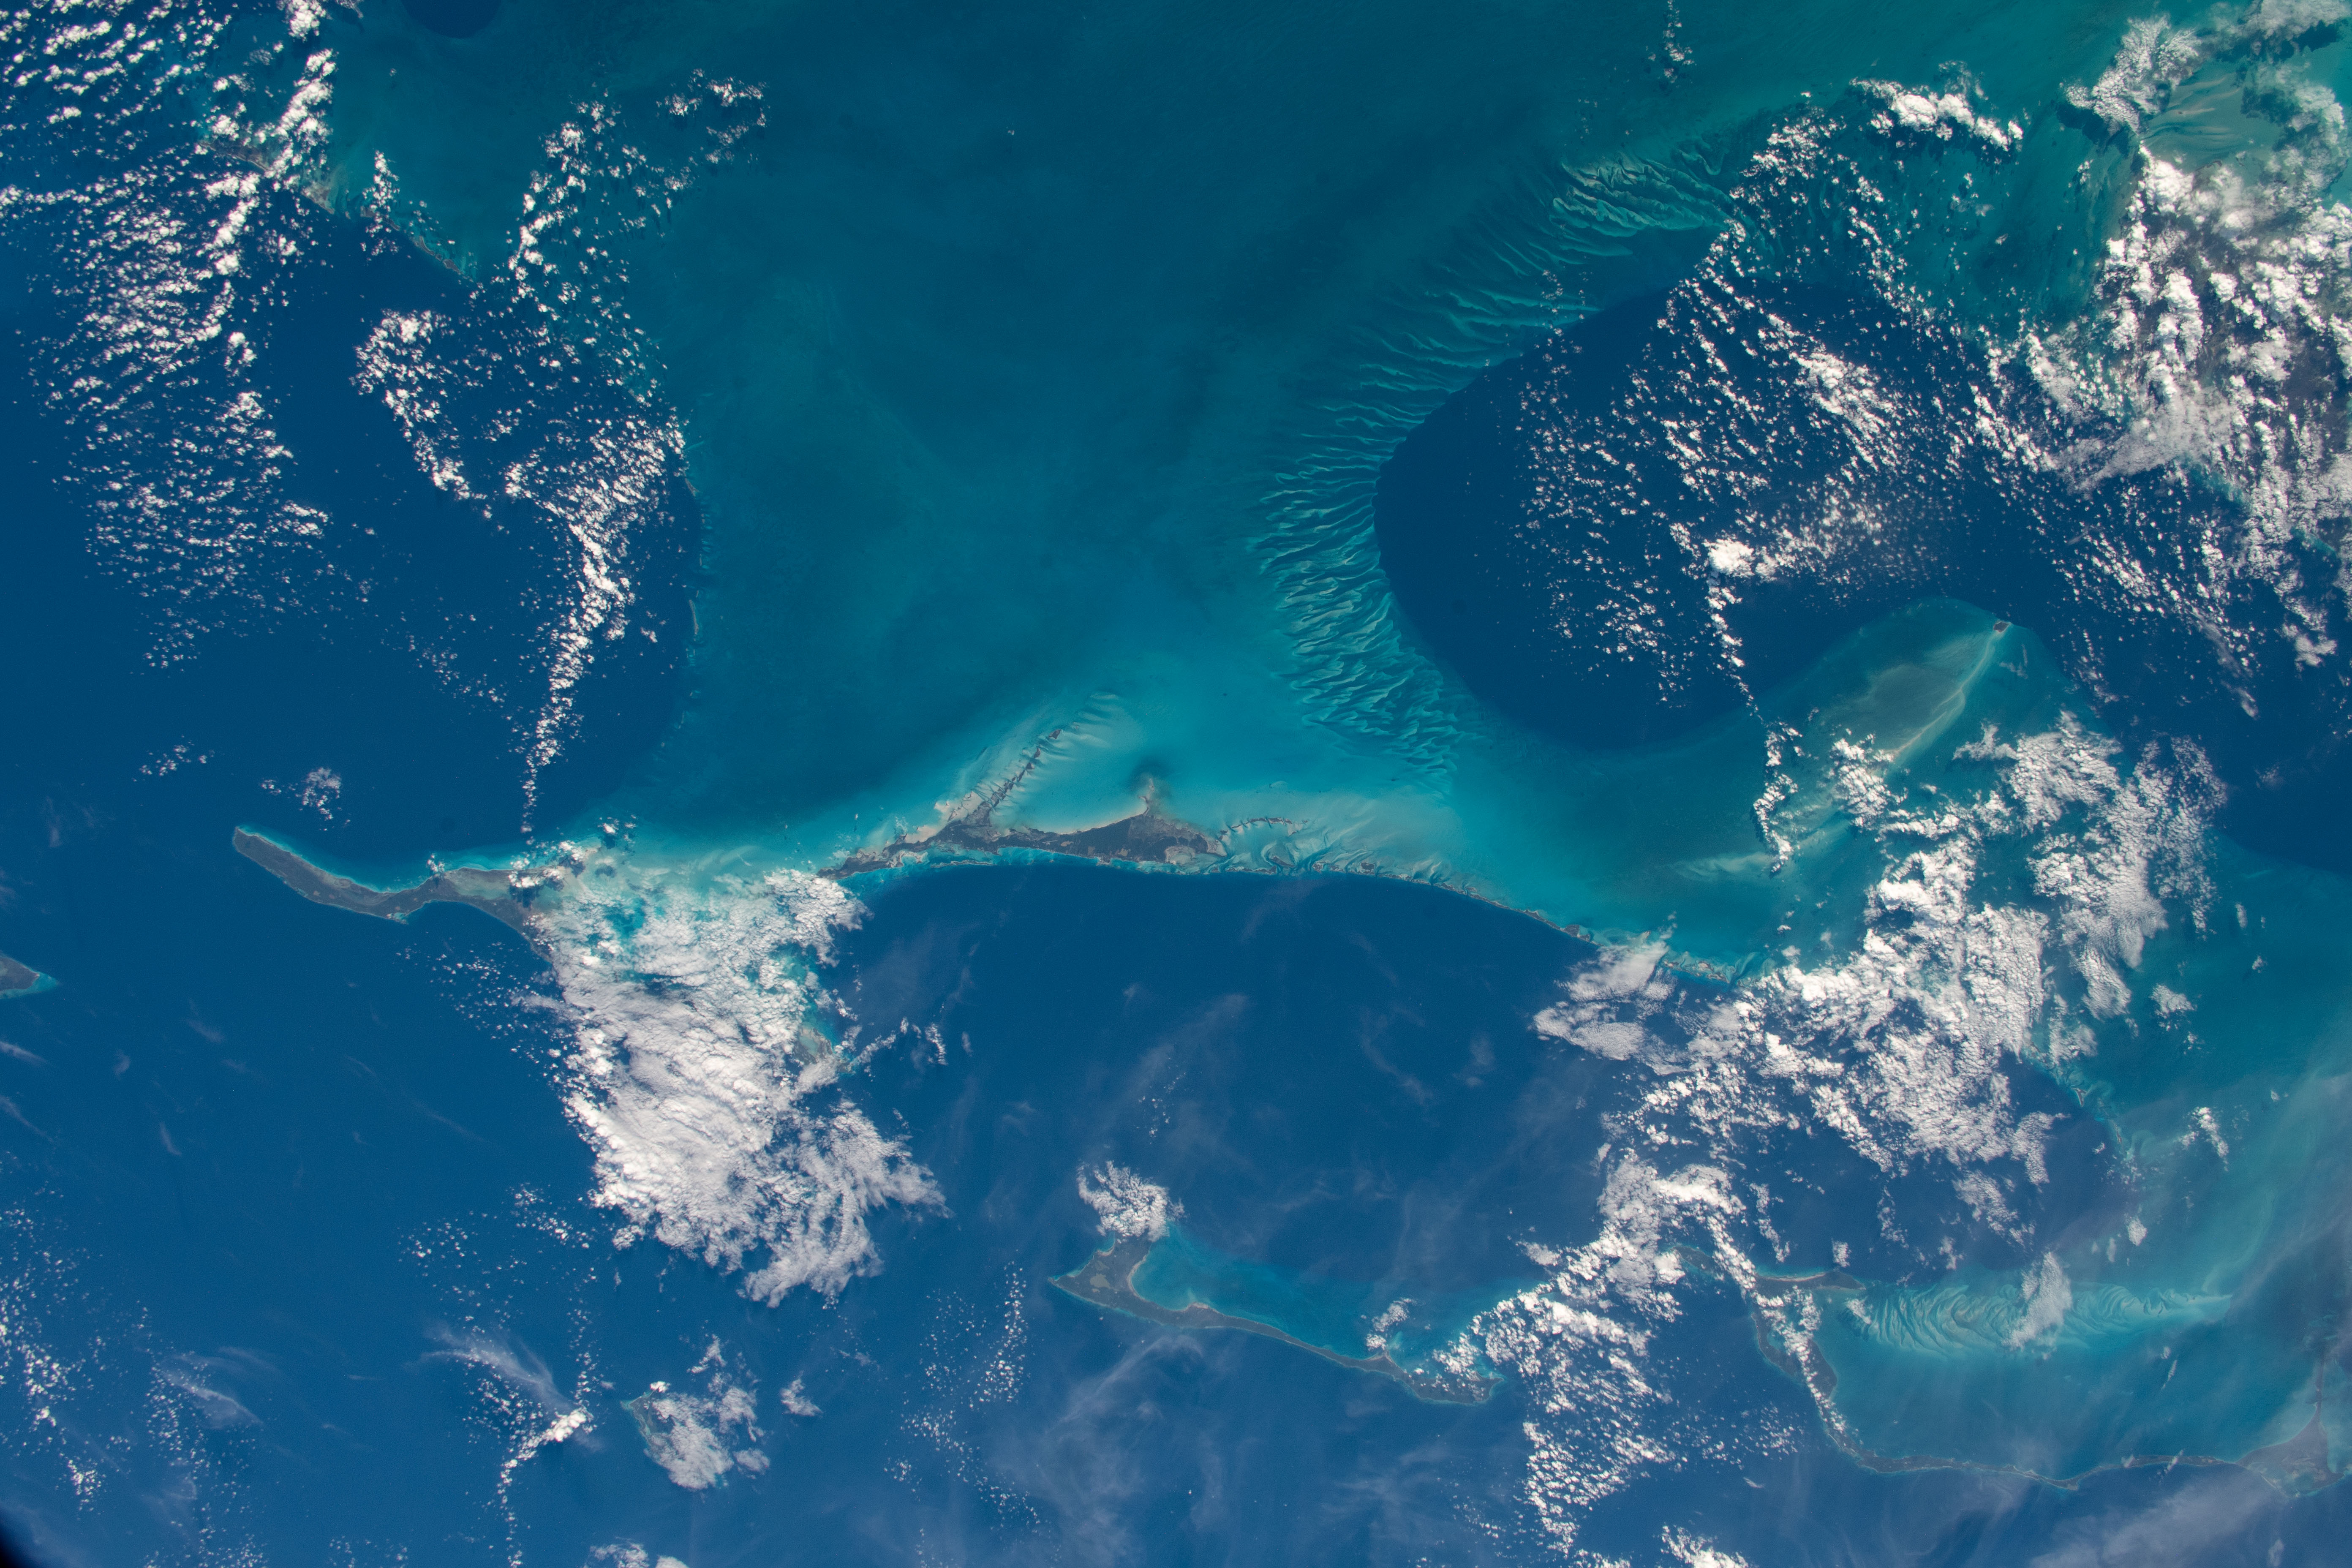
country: BAHAMAS
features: TONGUE OF THE OCEAN, EXUMA, LONG ISLAND, EXUMA VALLEY
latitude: 23.5
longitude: -76.5
